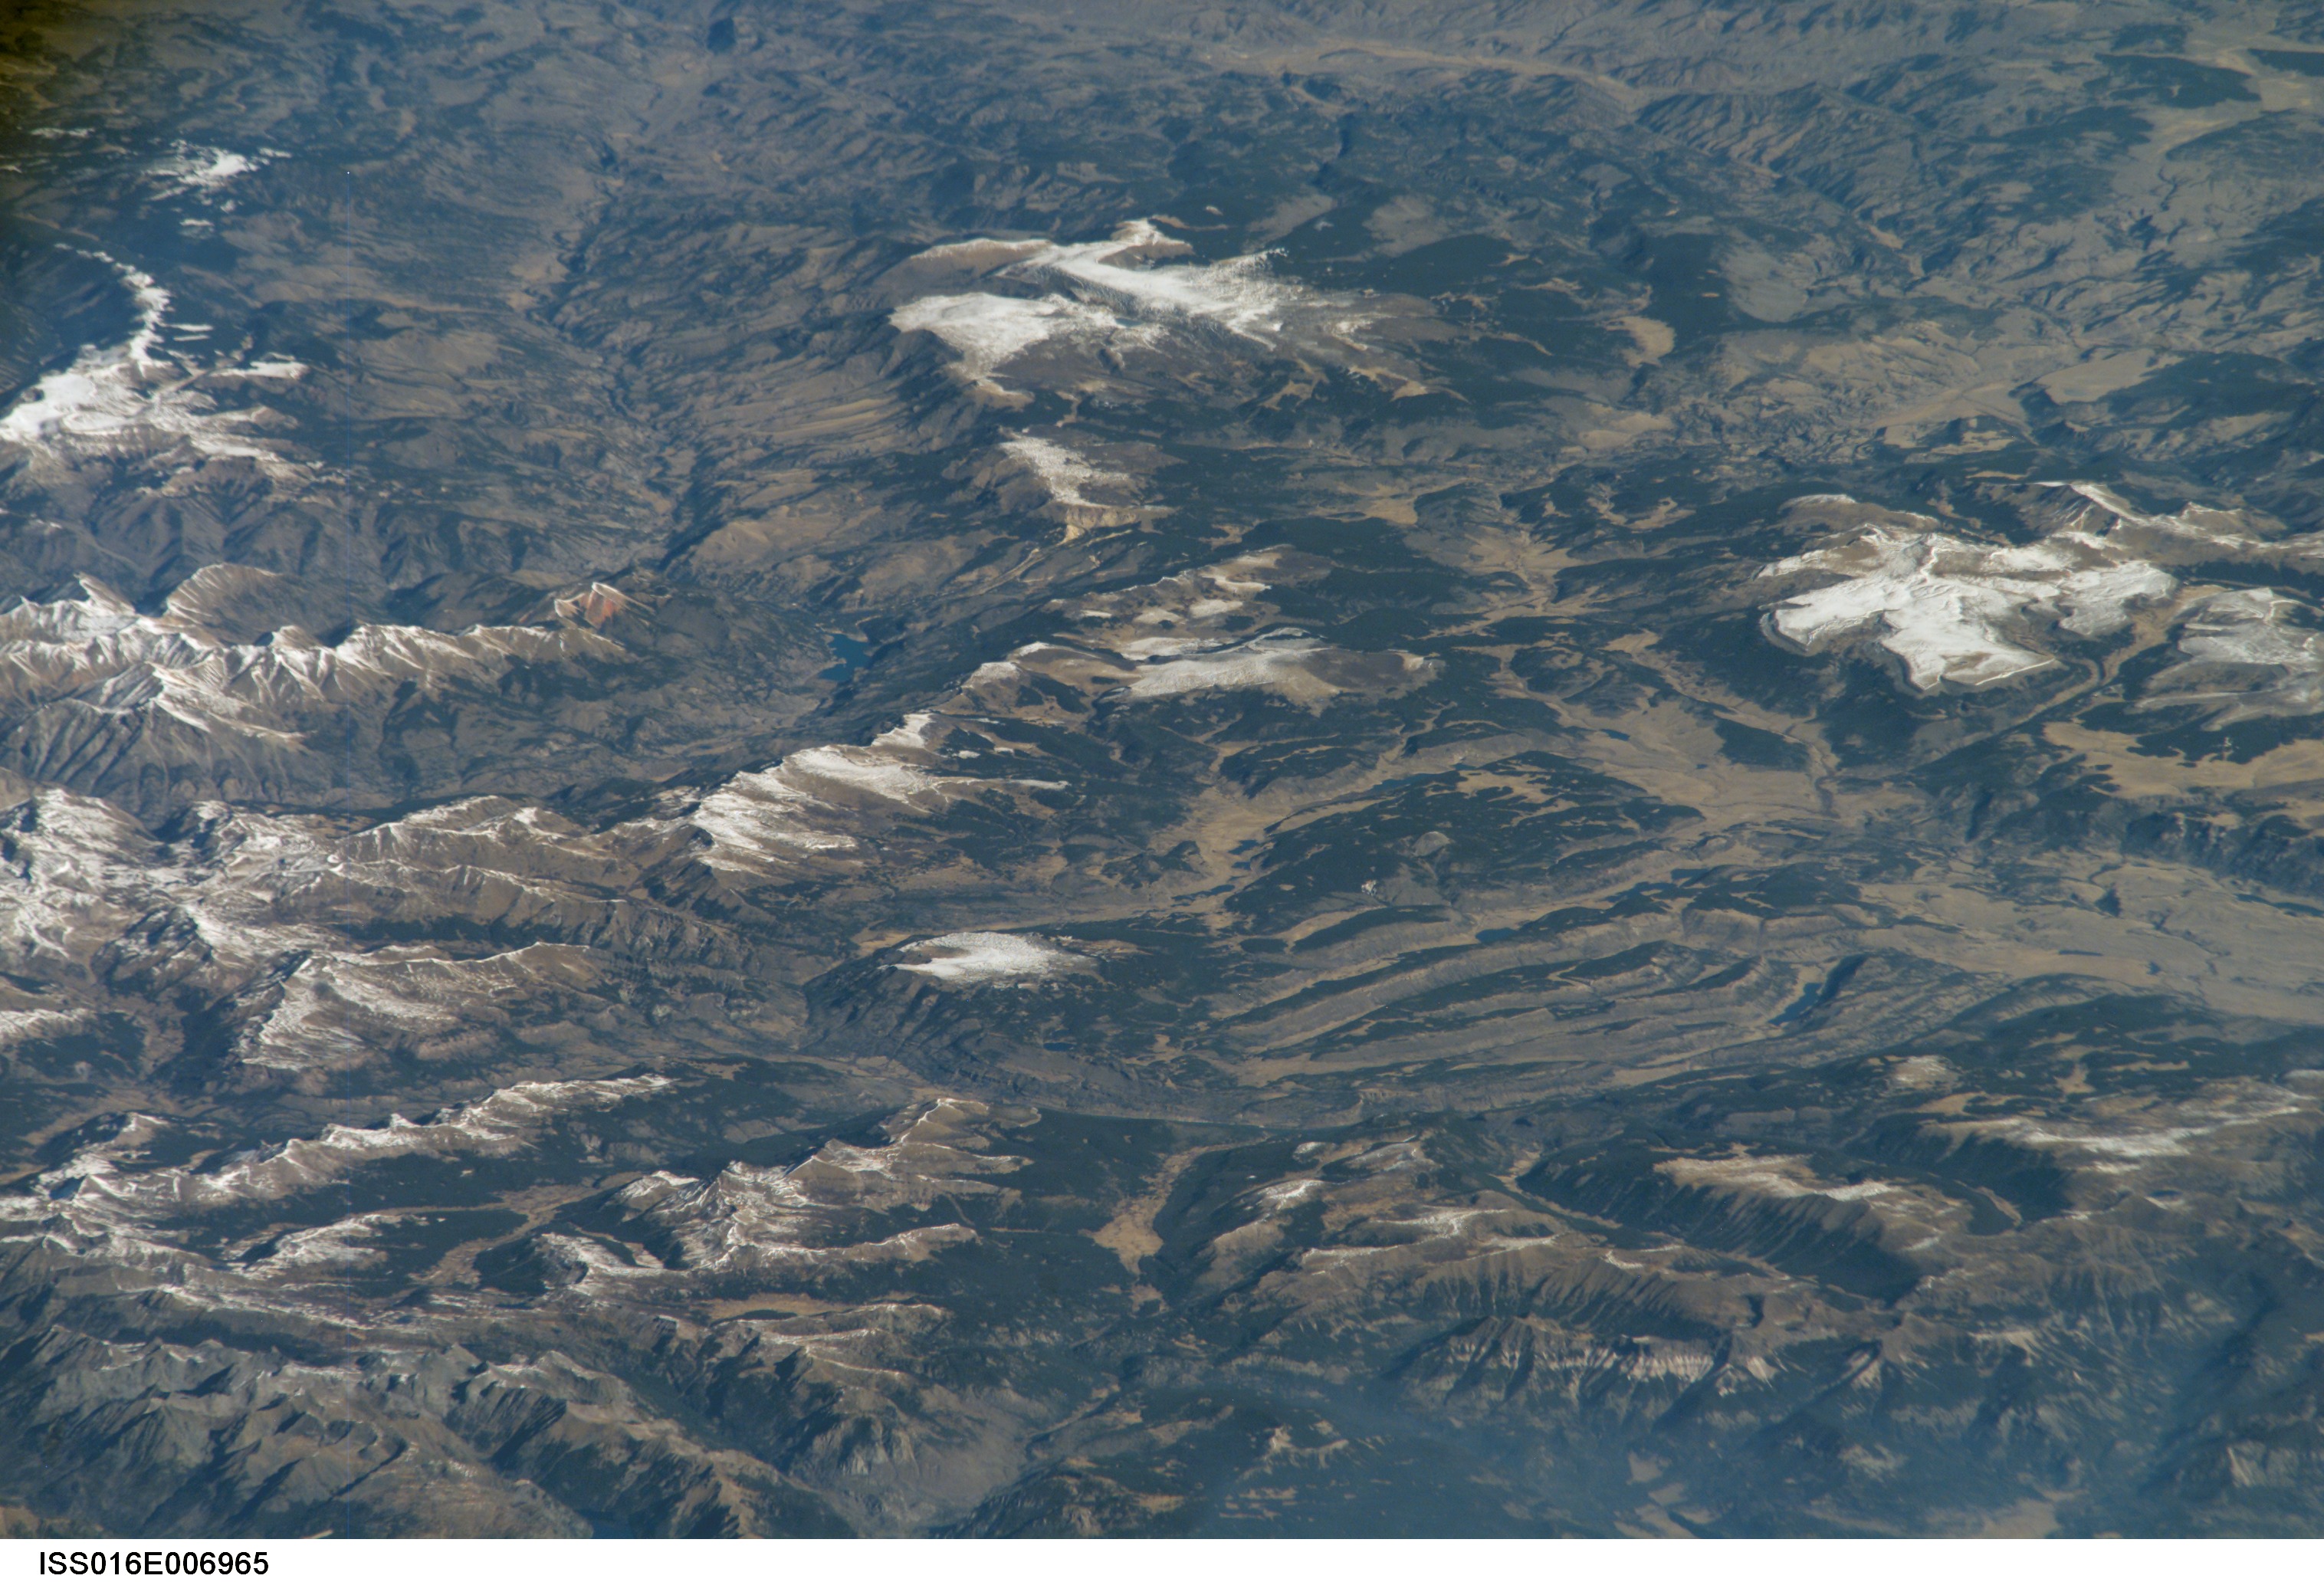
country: USA-COLORADO
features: PAN-SAN JUAN MTS., SNOW, FOR.
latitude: 38.0
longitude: -107.3
